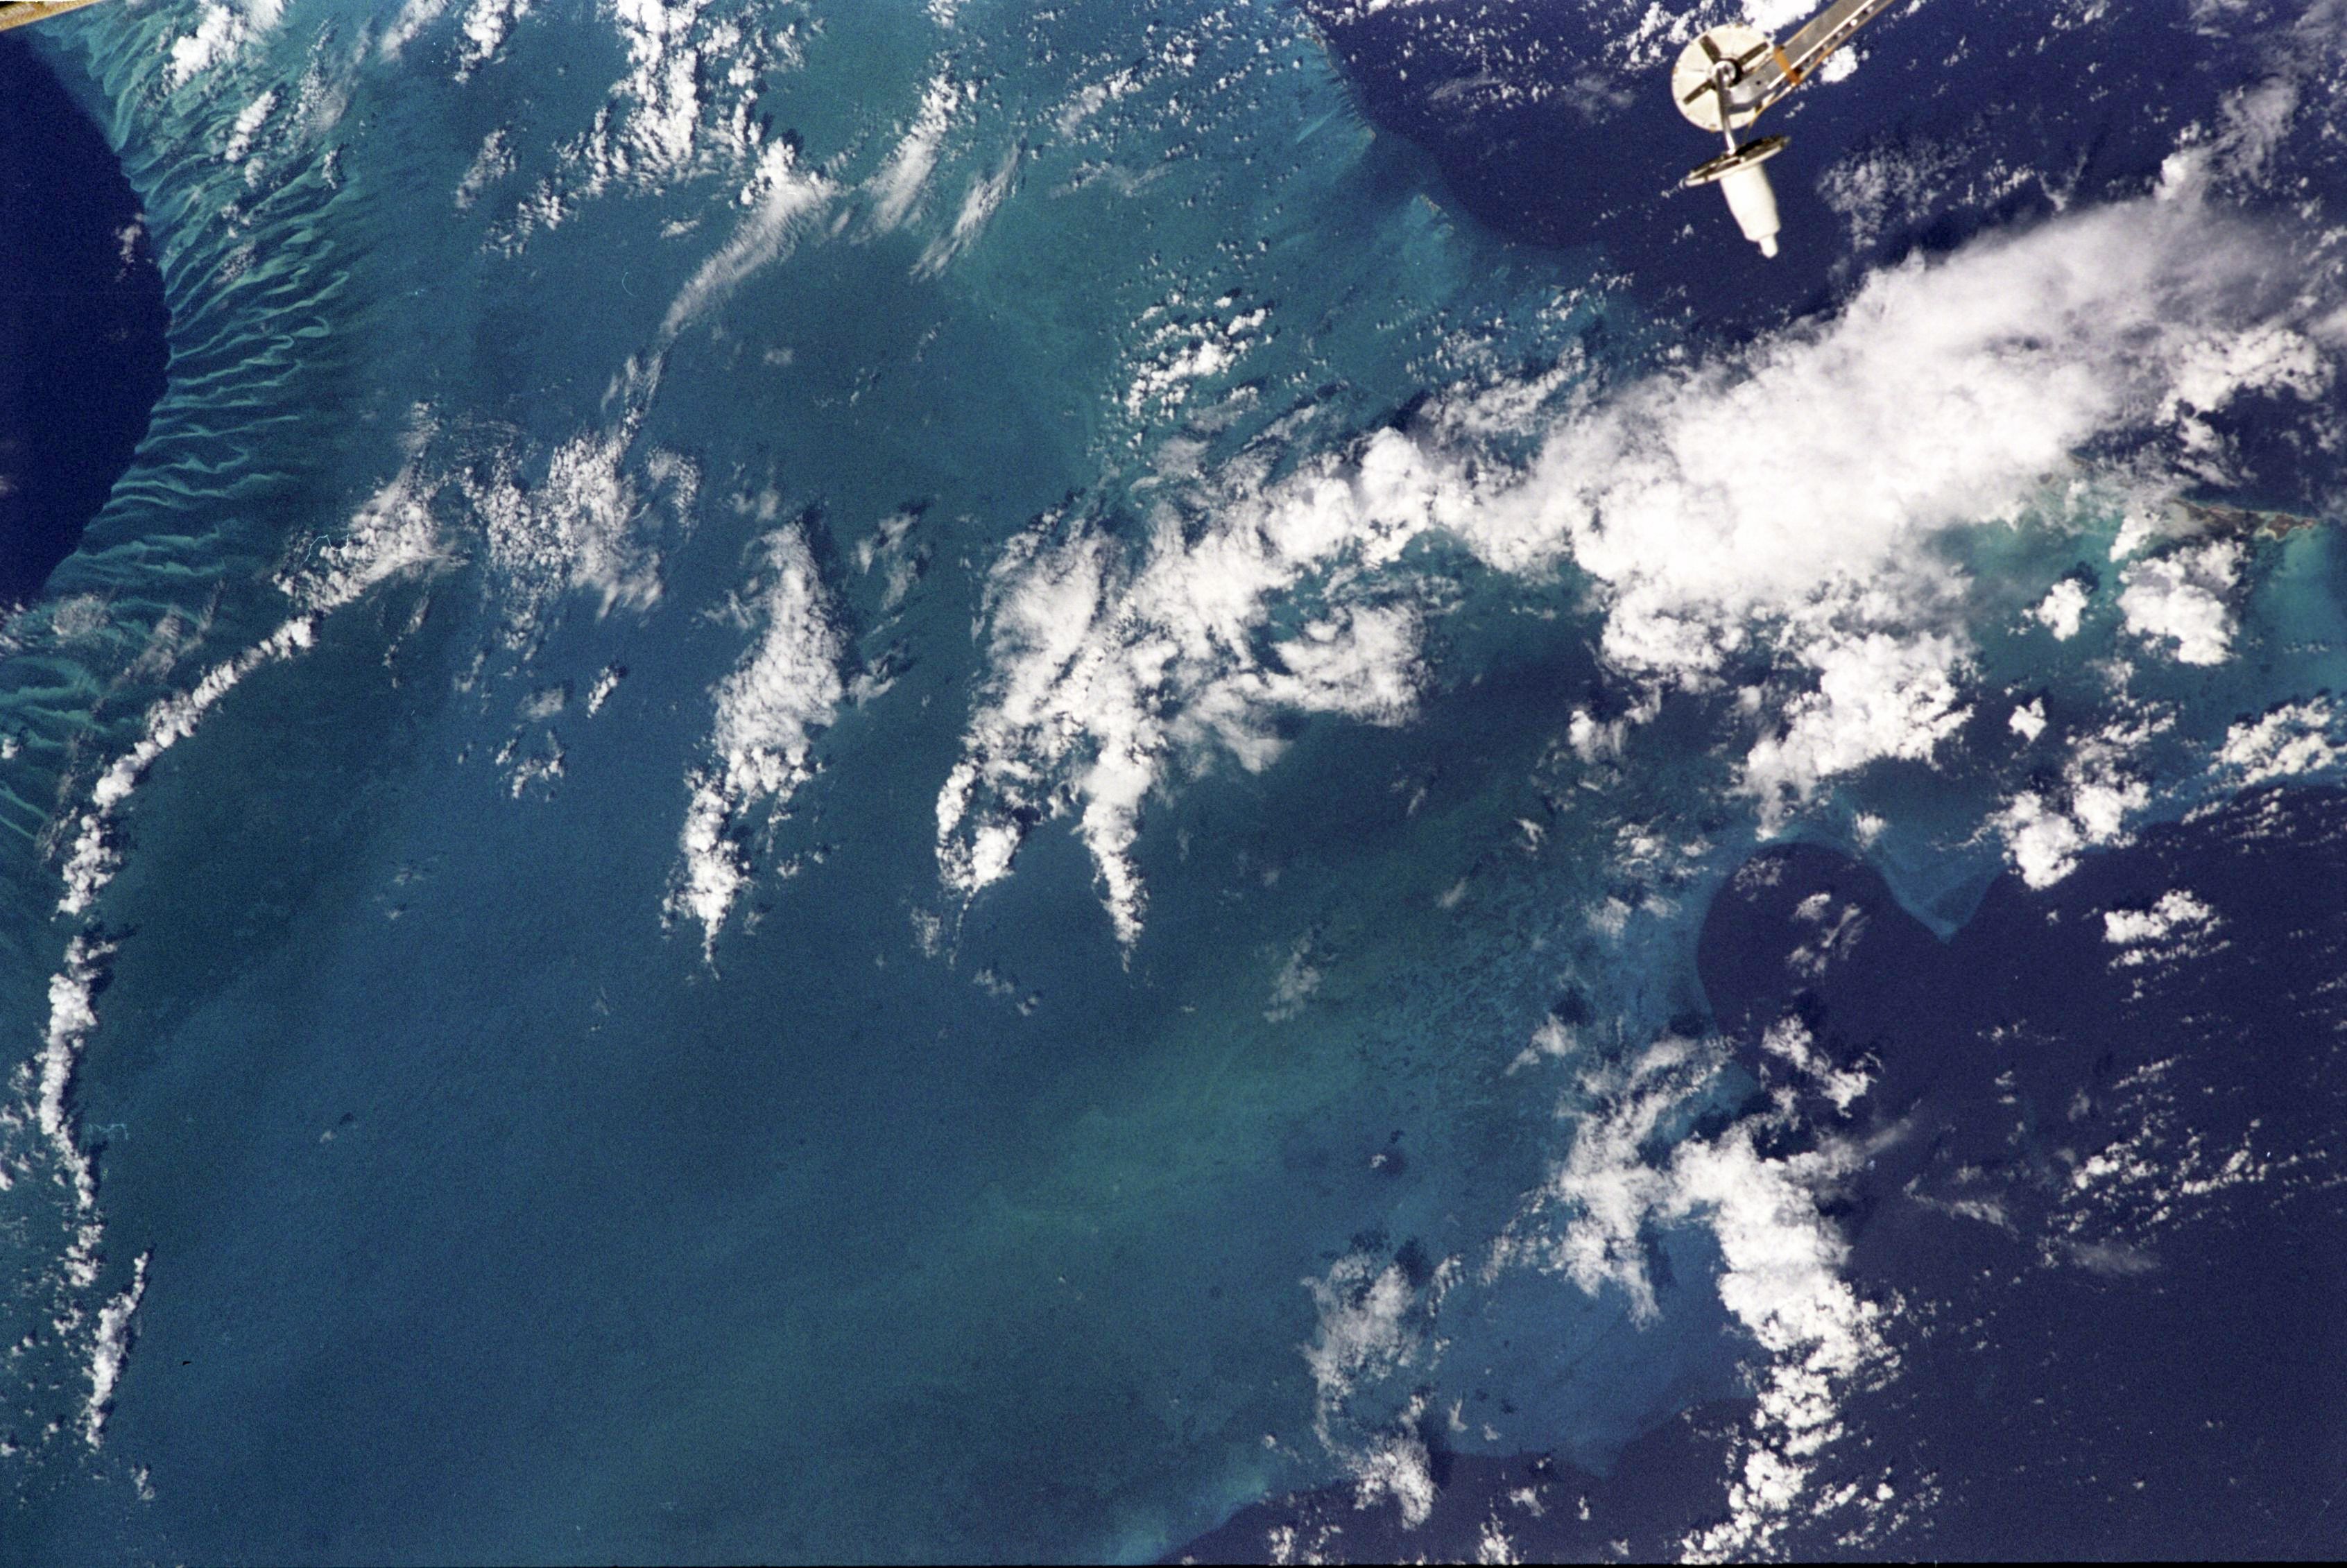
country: BAHAMAS
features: GREAT BAHAMA BANK, JUMENTO CAYS
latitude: 22.5
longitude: -76.5
